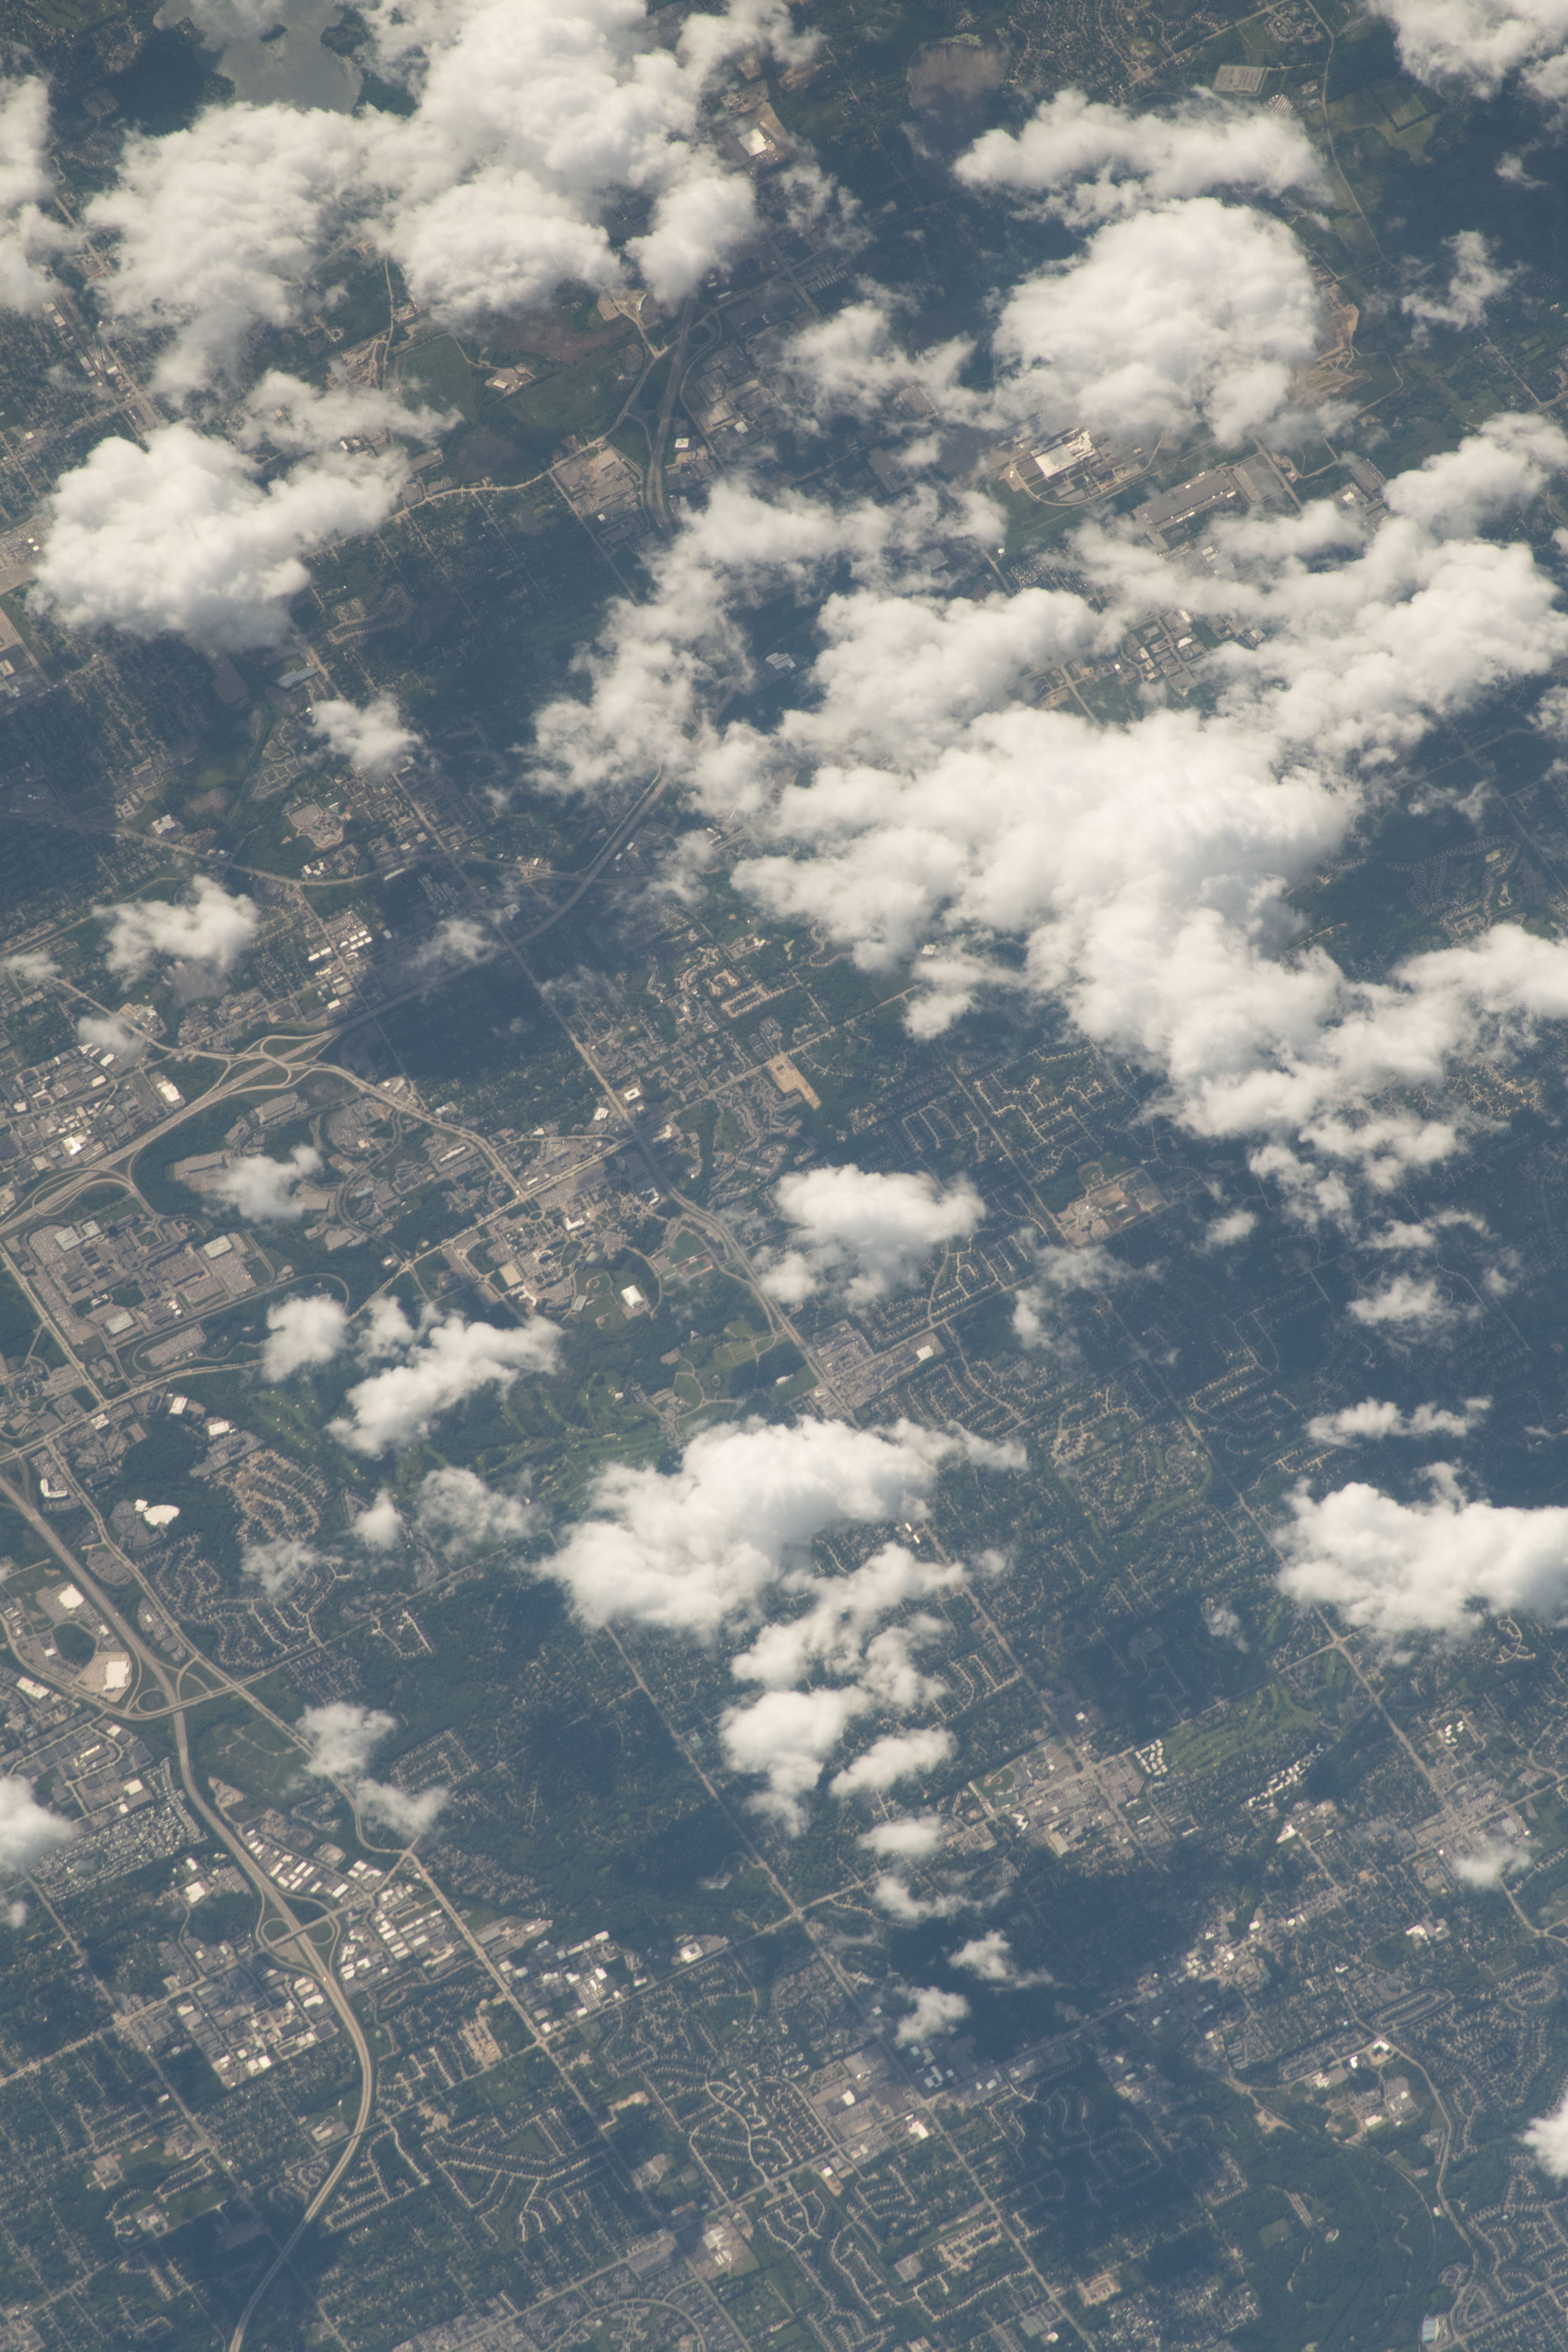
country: USA-MICHIGAN
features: AUBURN HILLS
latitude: 42.7
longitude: -83.2
